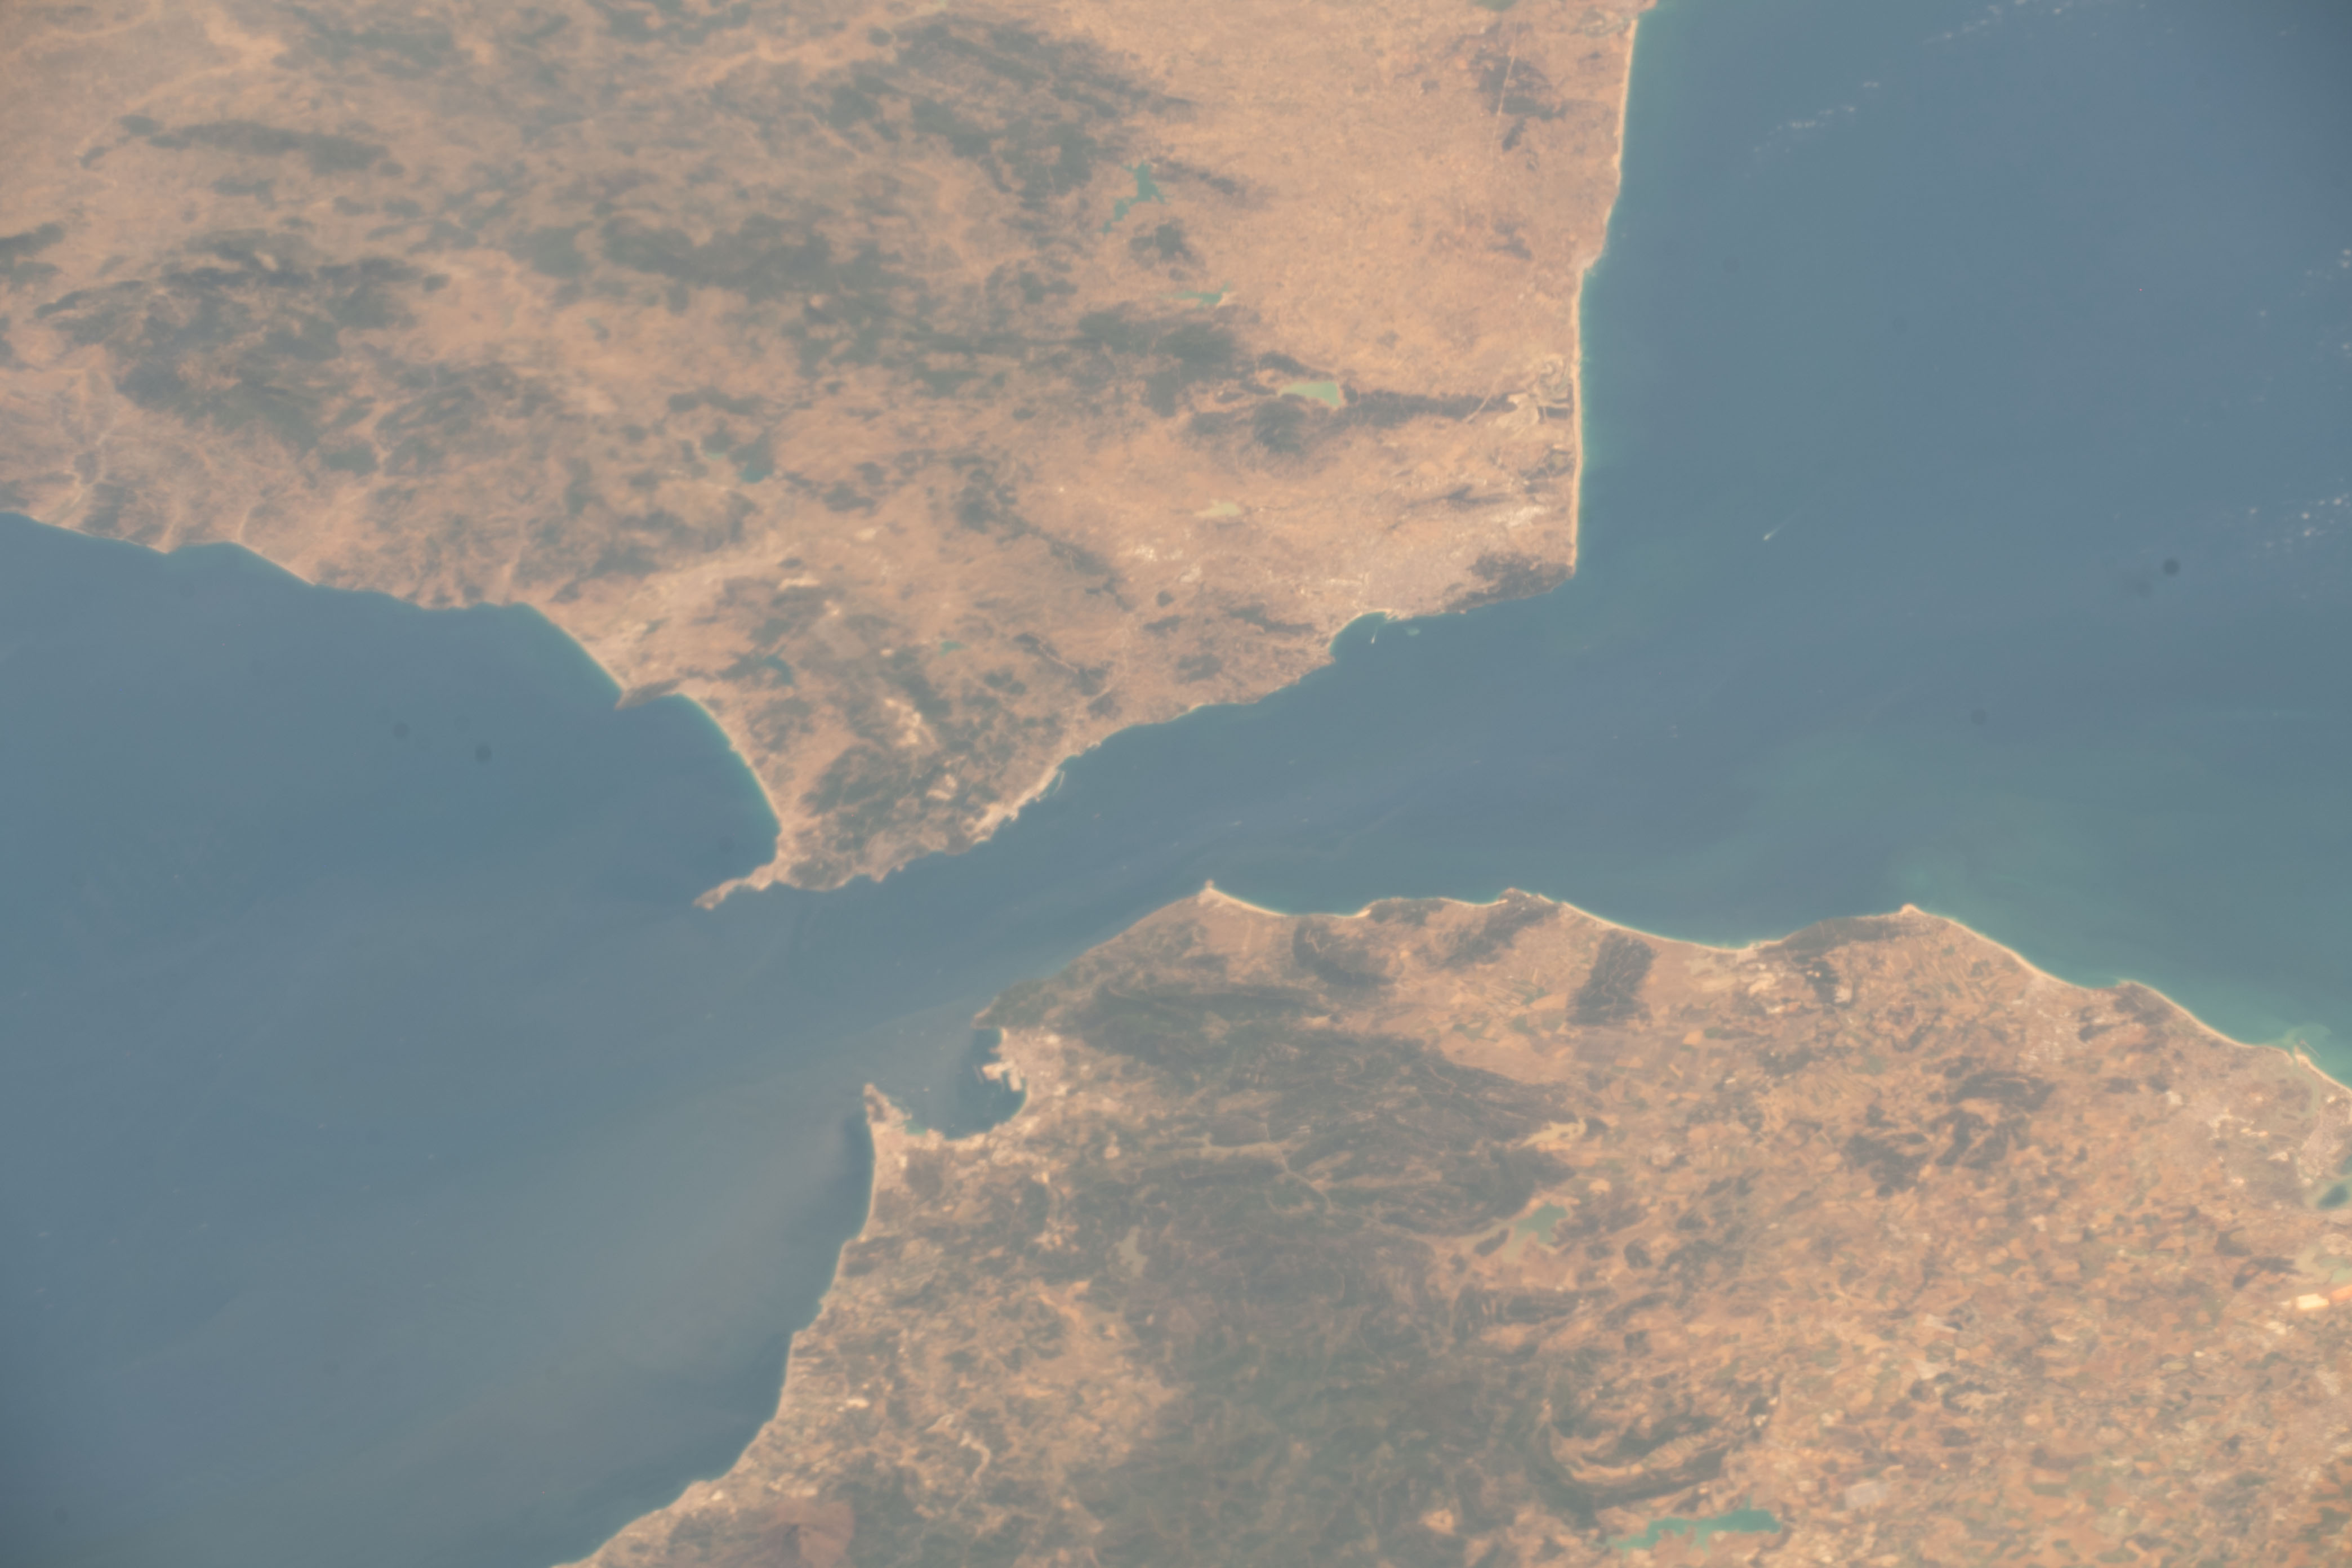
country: SPAIN
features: MEDITERRANEAN SEA,TANGER,GIBRALTAR,ATLANTIC OCEAN,STRAIT OF GIBRALTAR
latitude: 35.9
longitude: -5.6
